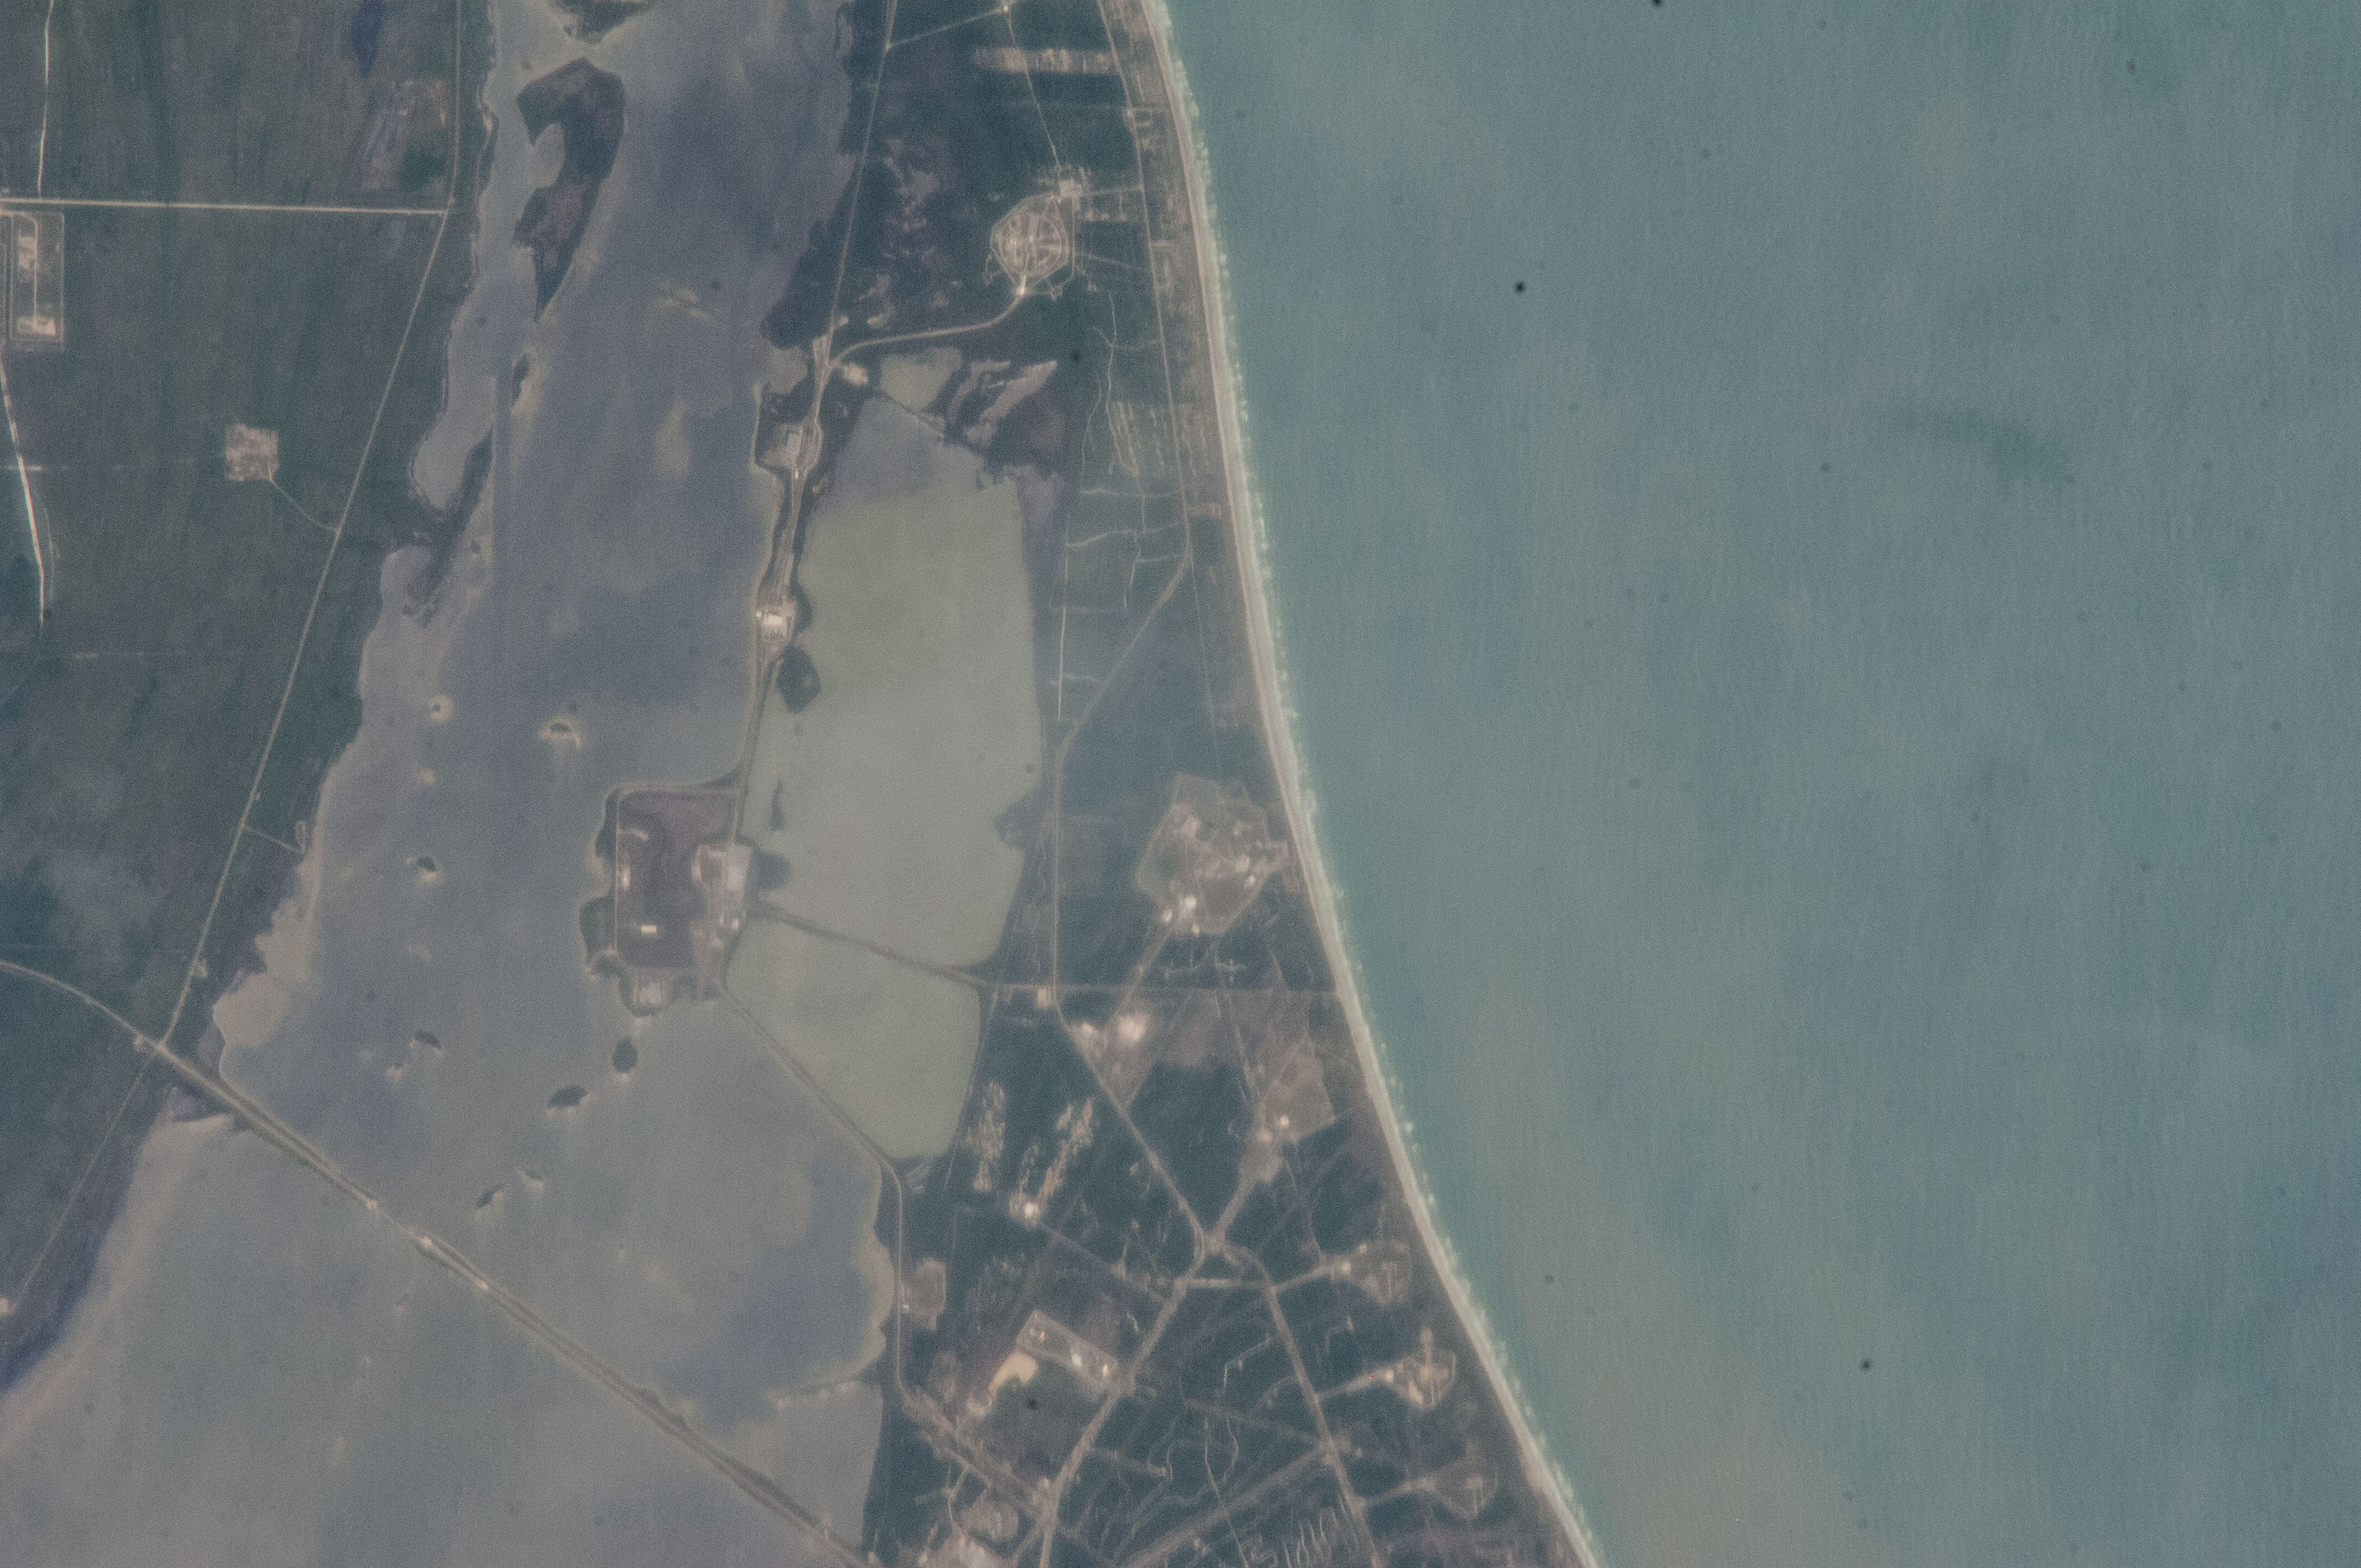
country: USA-FLORIDA
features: N. CAPE CANAVERAL AIR FORCE STATION, LAUNCH PADS, ROADS, CAUSEWAY, INDIAN R.
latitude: 28.5
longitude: -80.6
